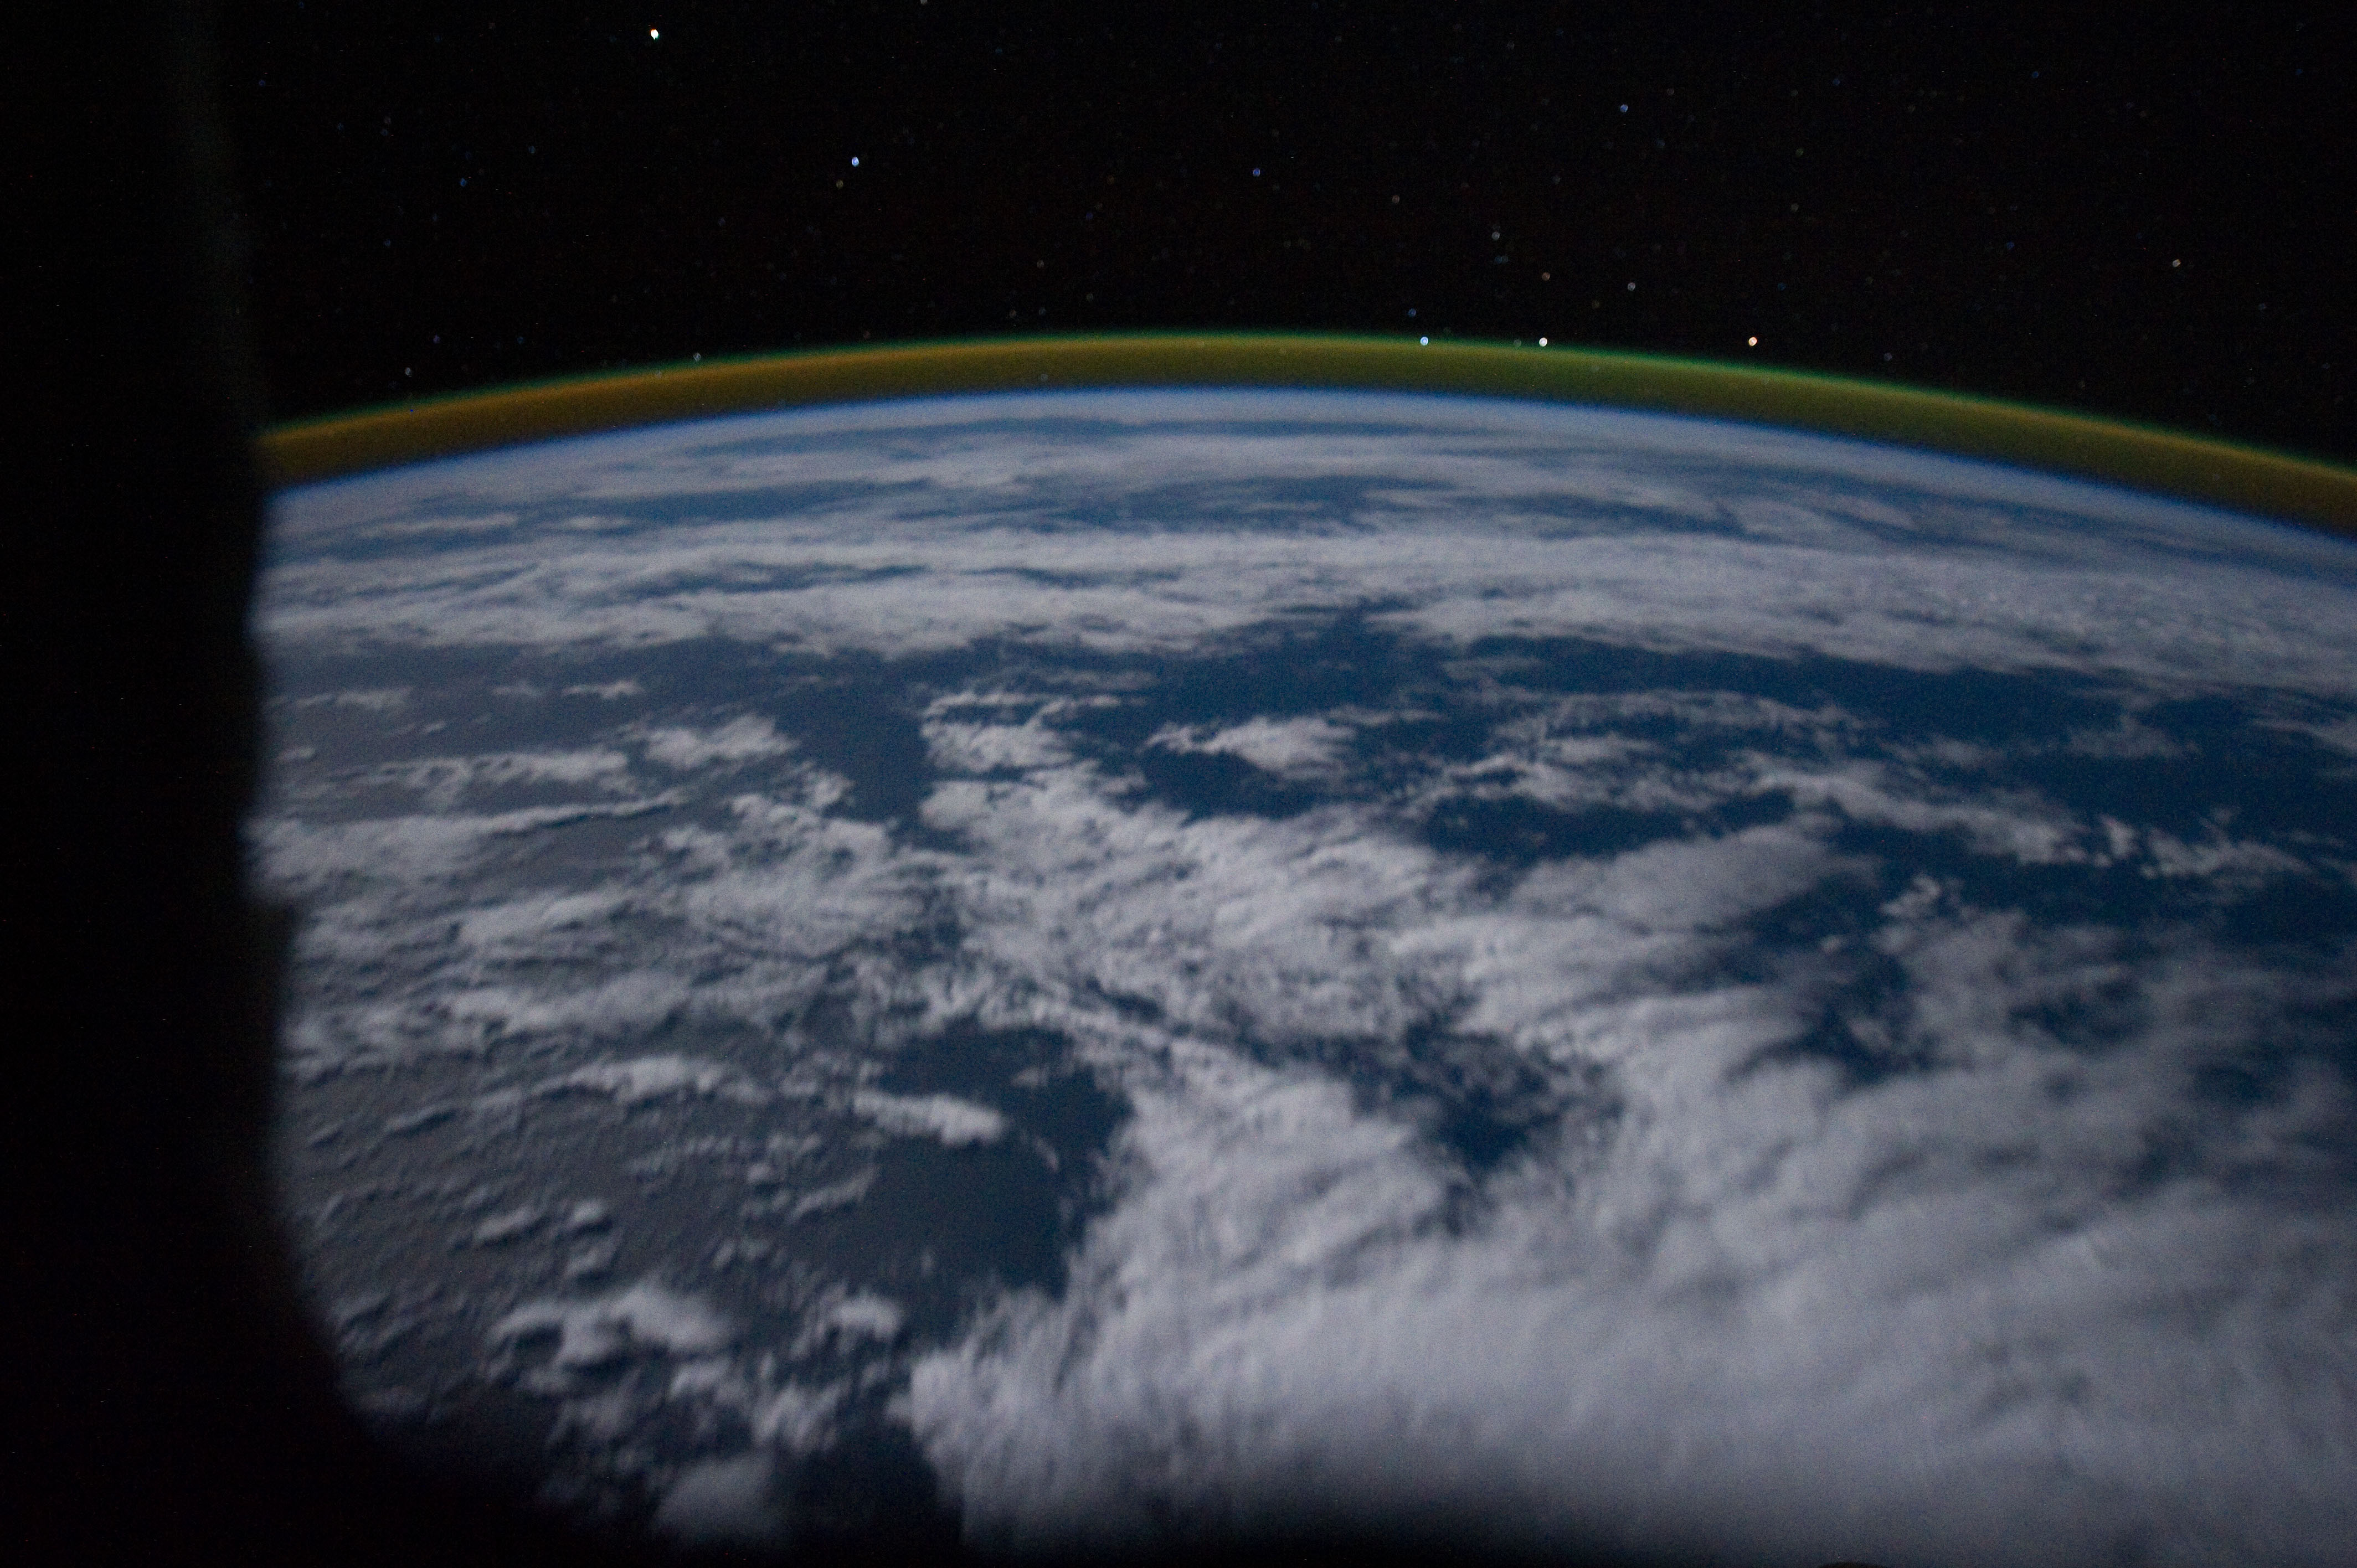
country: ATMOSPHERIC LIMB
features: AIRGLOW, SOUTH ATLANTIC OCEAN, MOON GLINT, STARS
